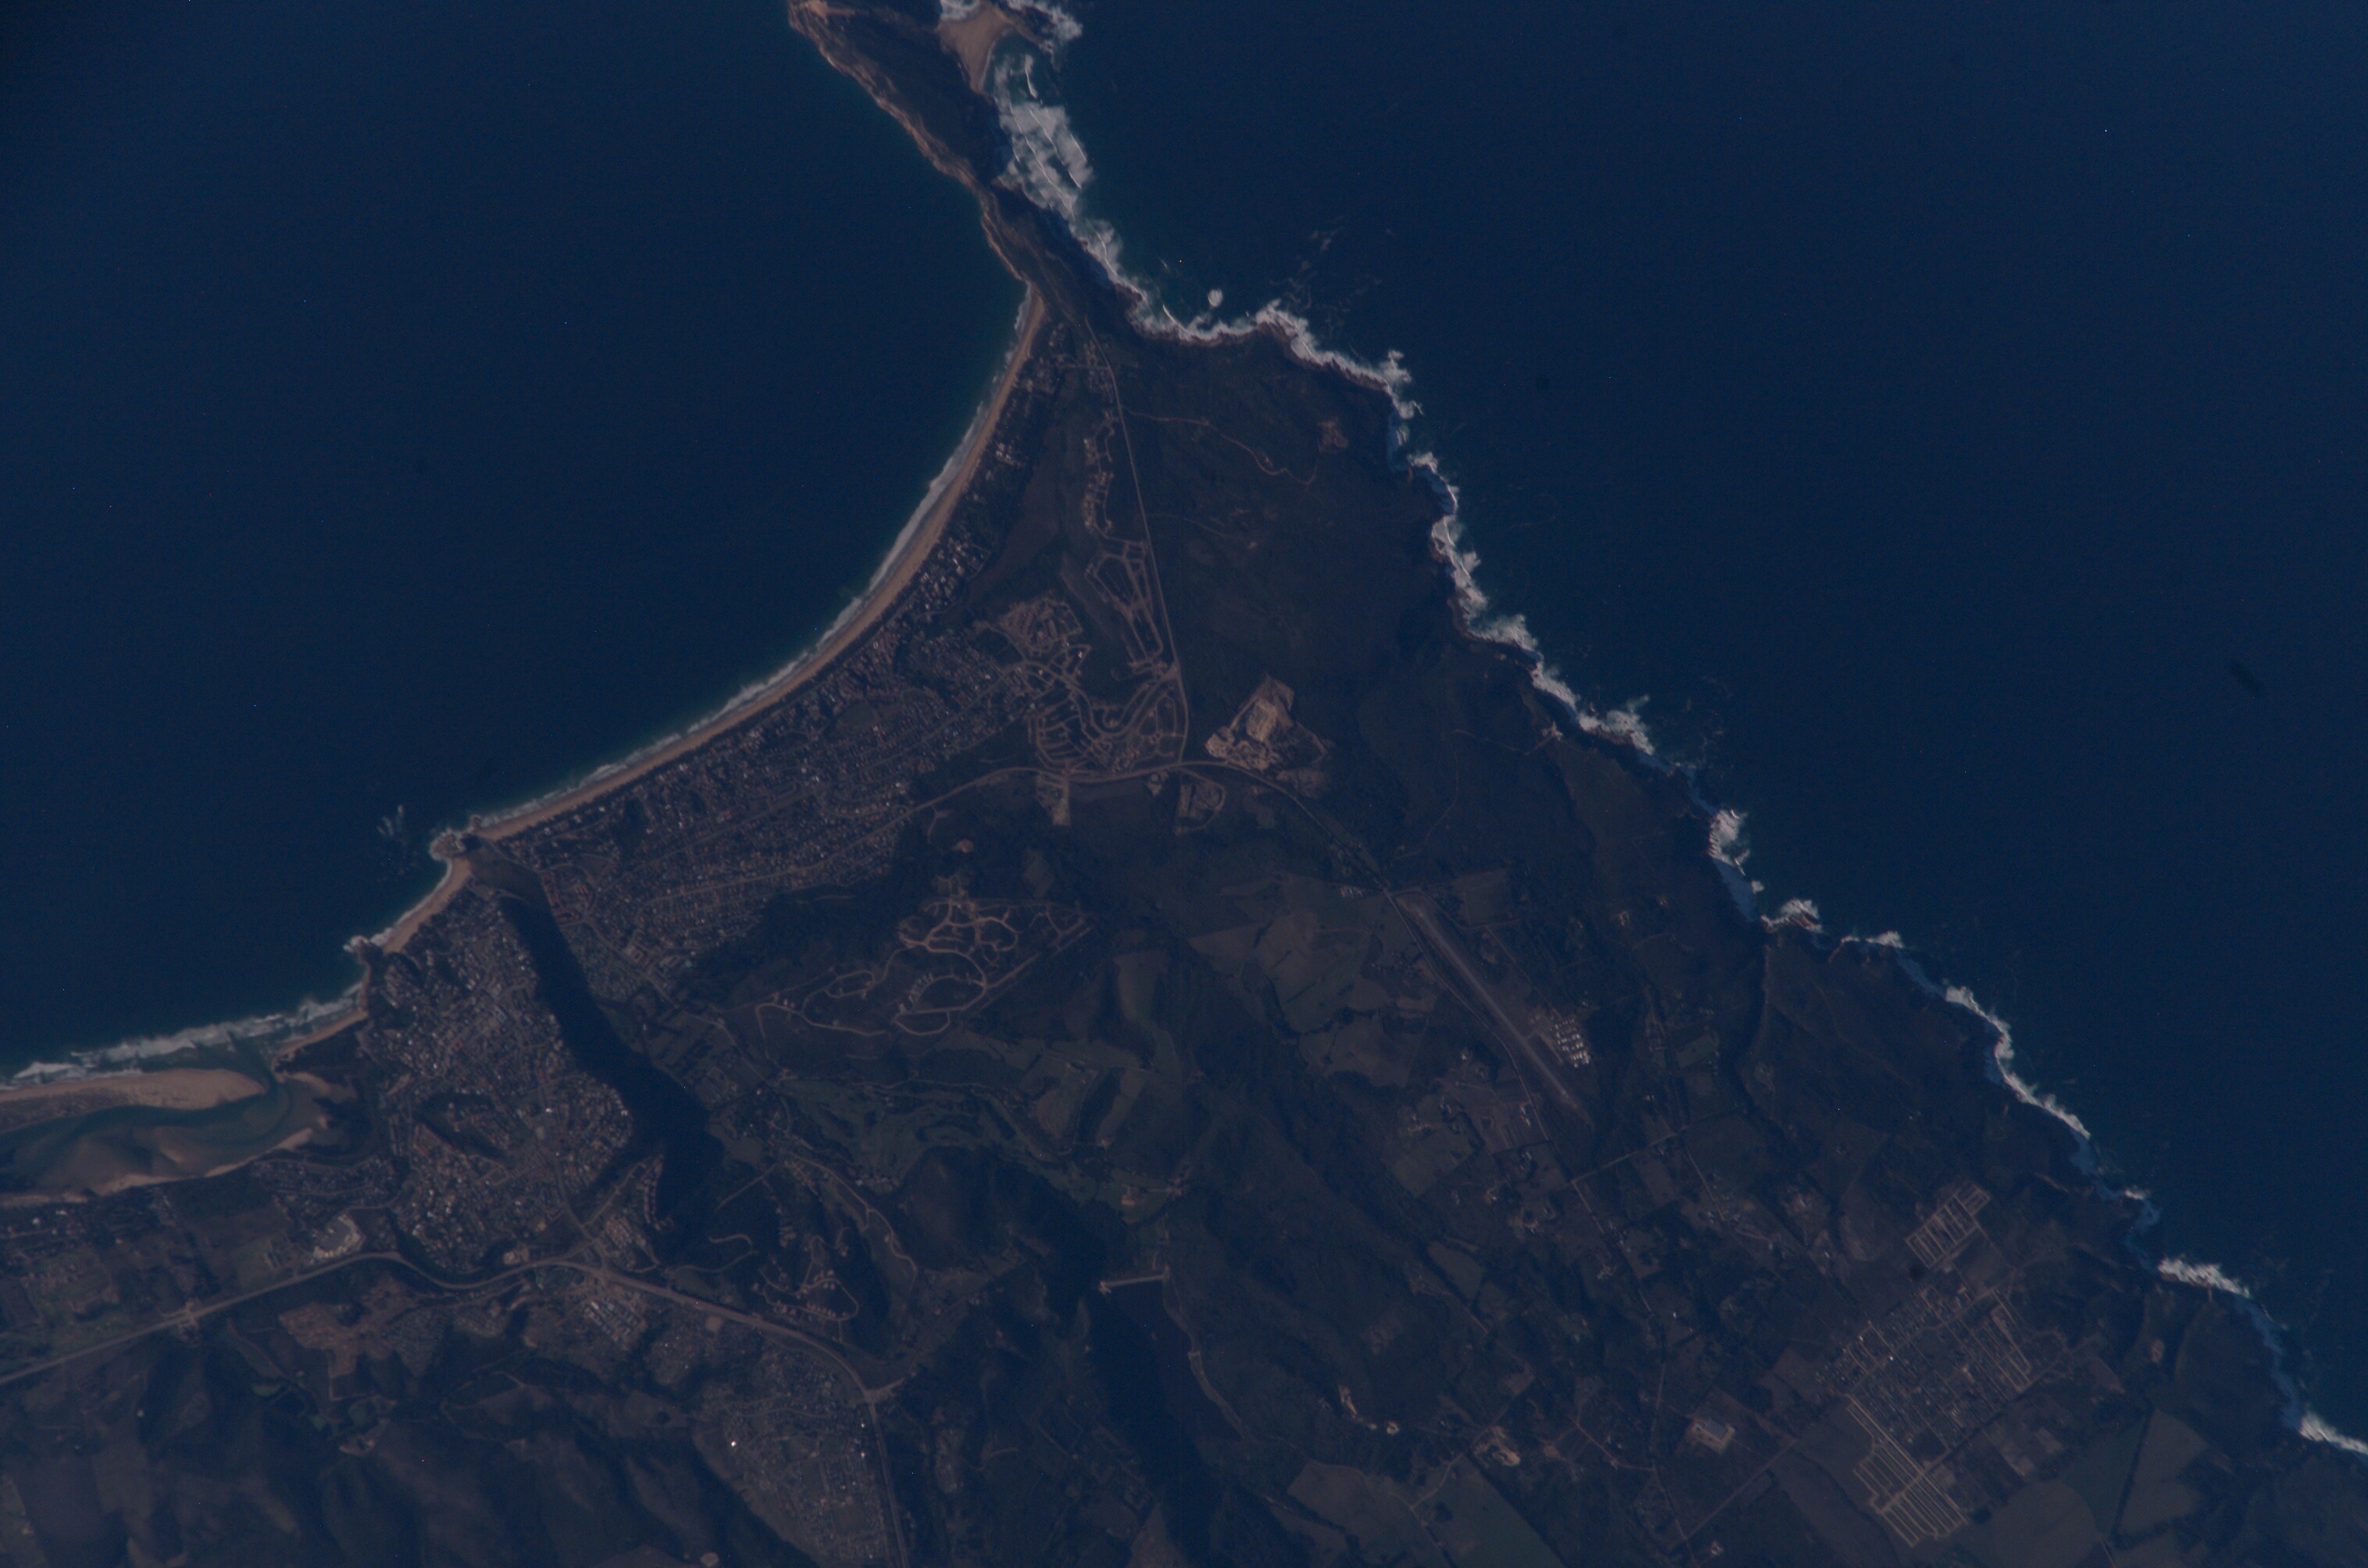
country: REPUBLIC SOUTH AFRICA
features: C. SEAL, PLETTENBERG BAY
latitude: -34.0
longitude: 23.4
